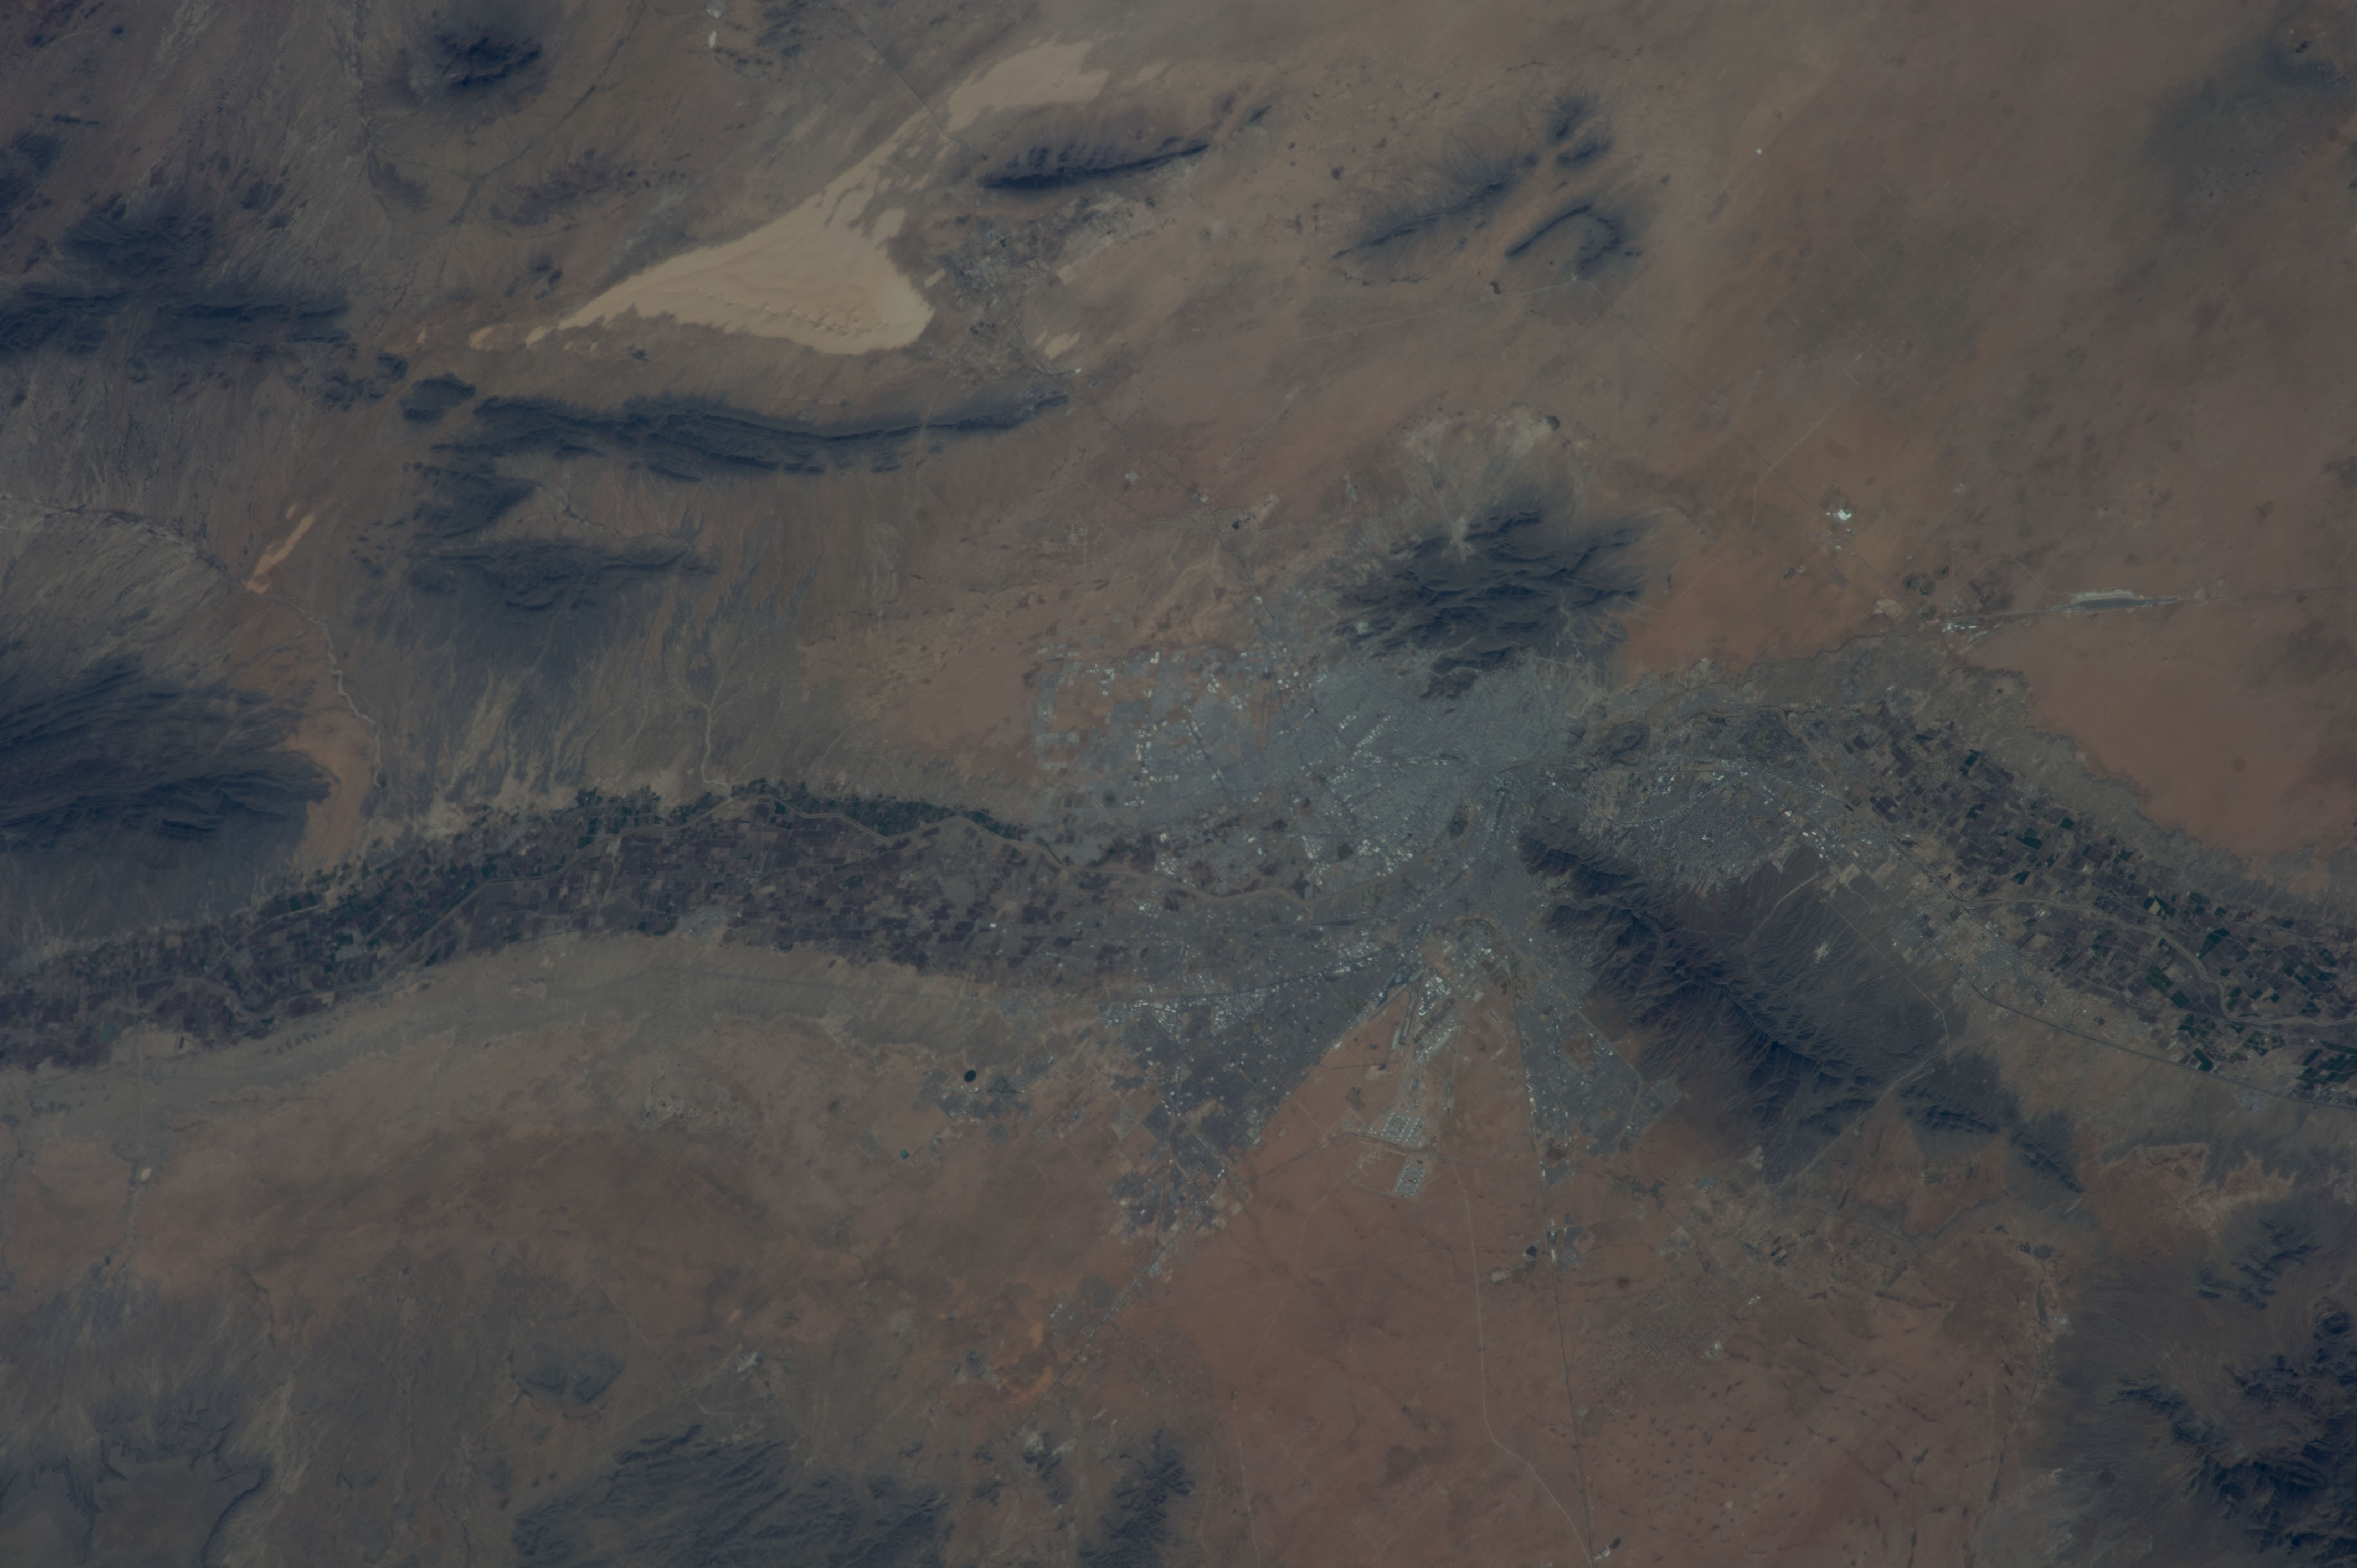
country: MEXICO
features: EL PASO, CIUDAD JUAREZ, RIO GRANDE
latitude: 31.7
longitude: -106.4
